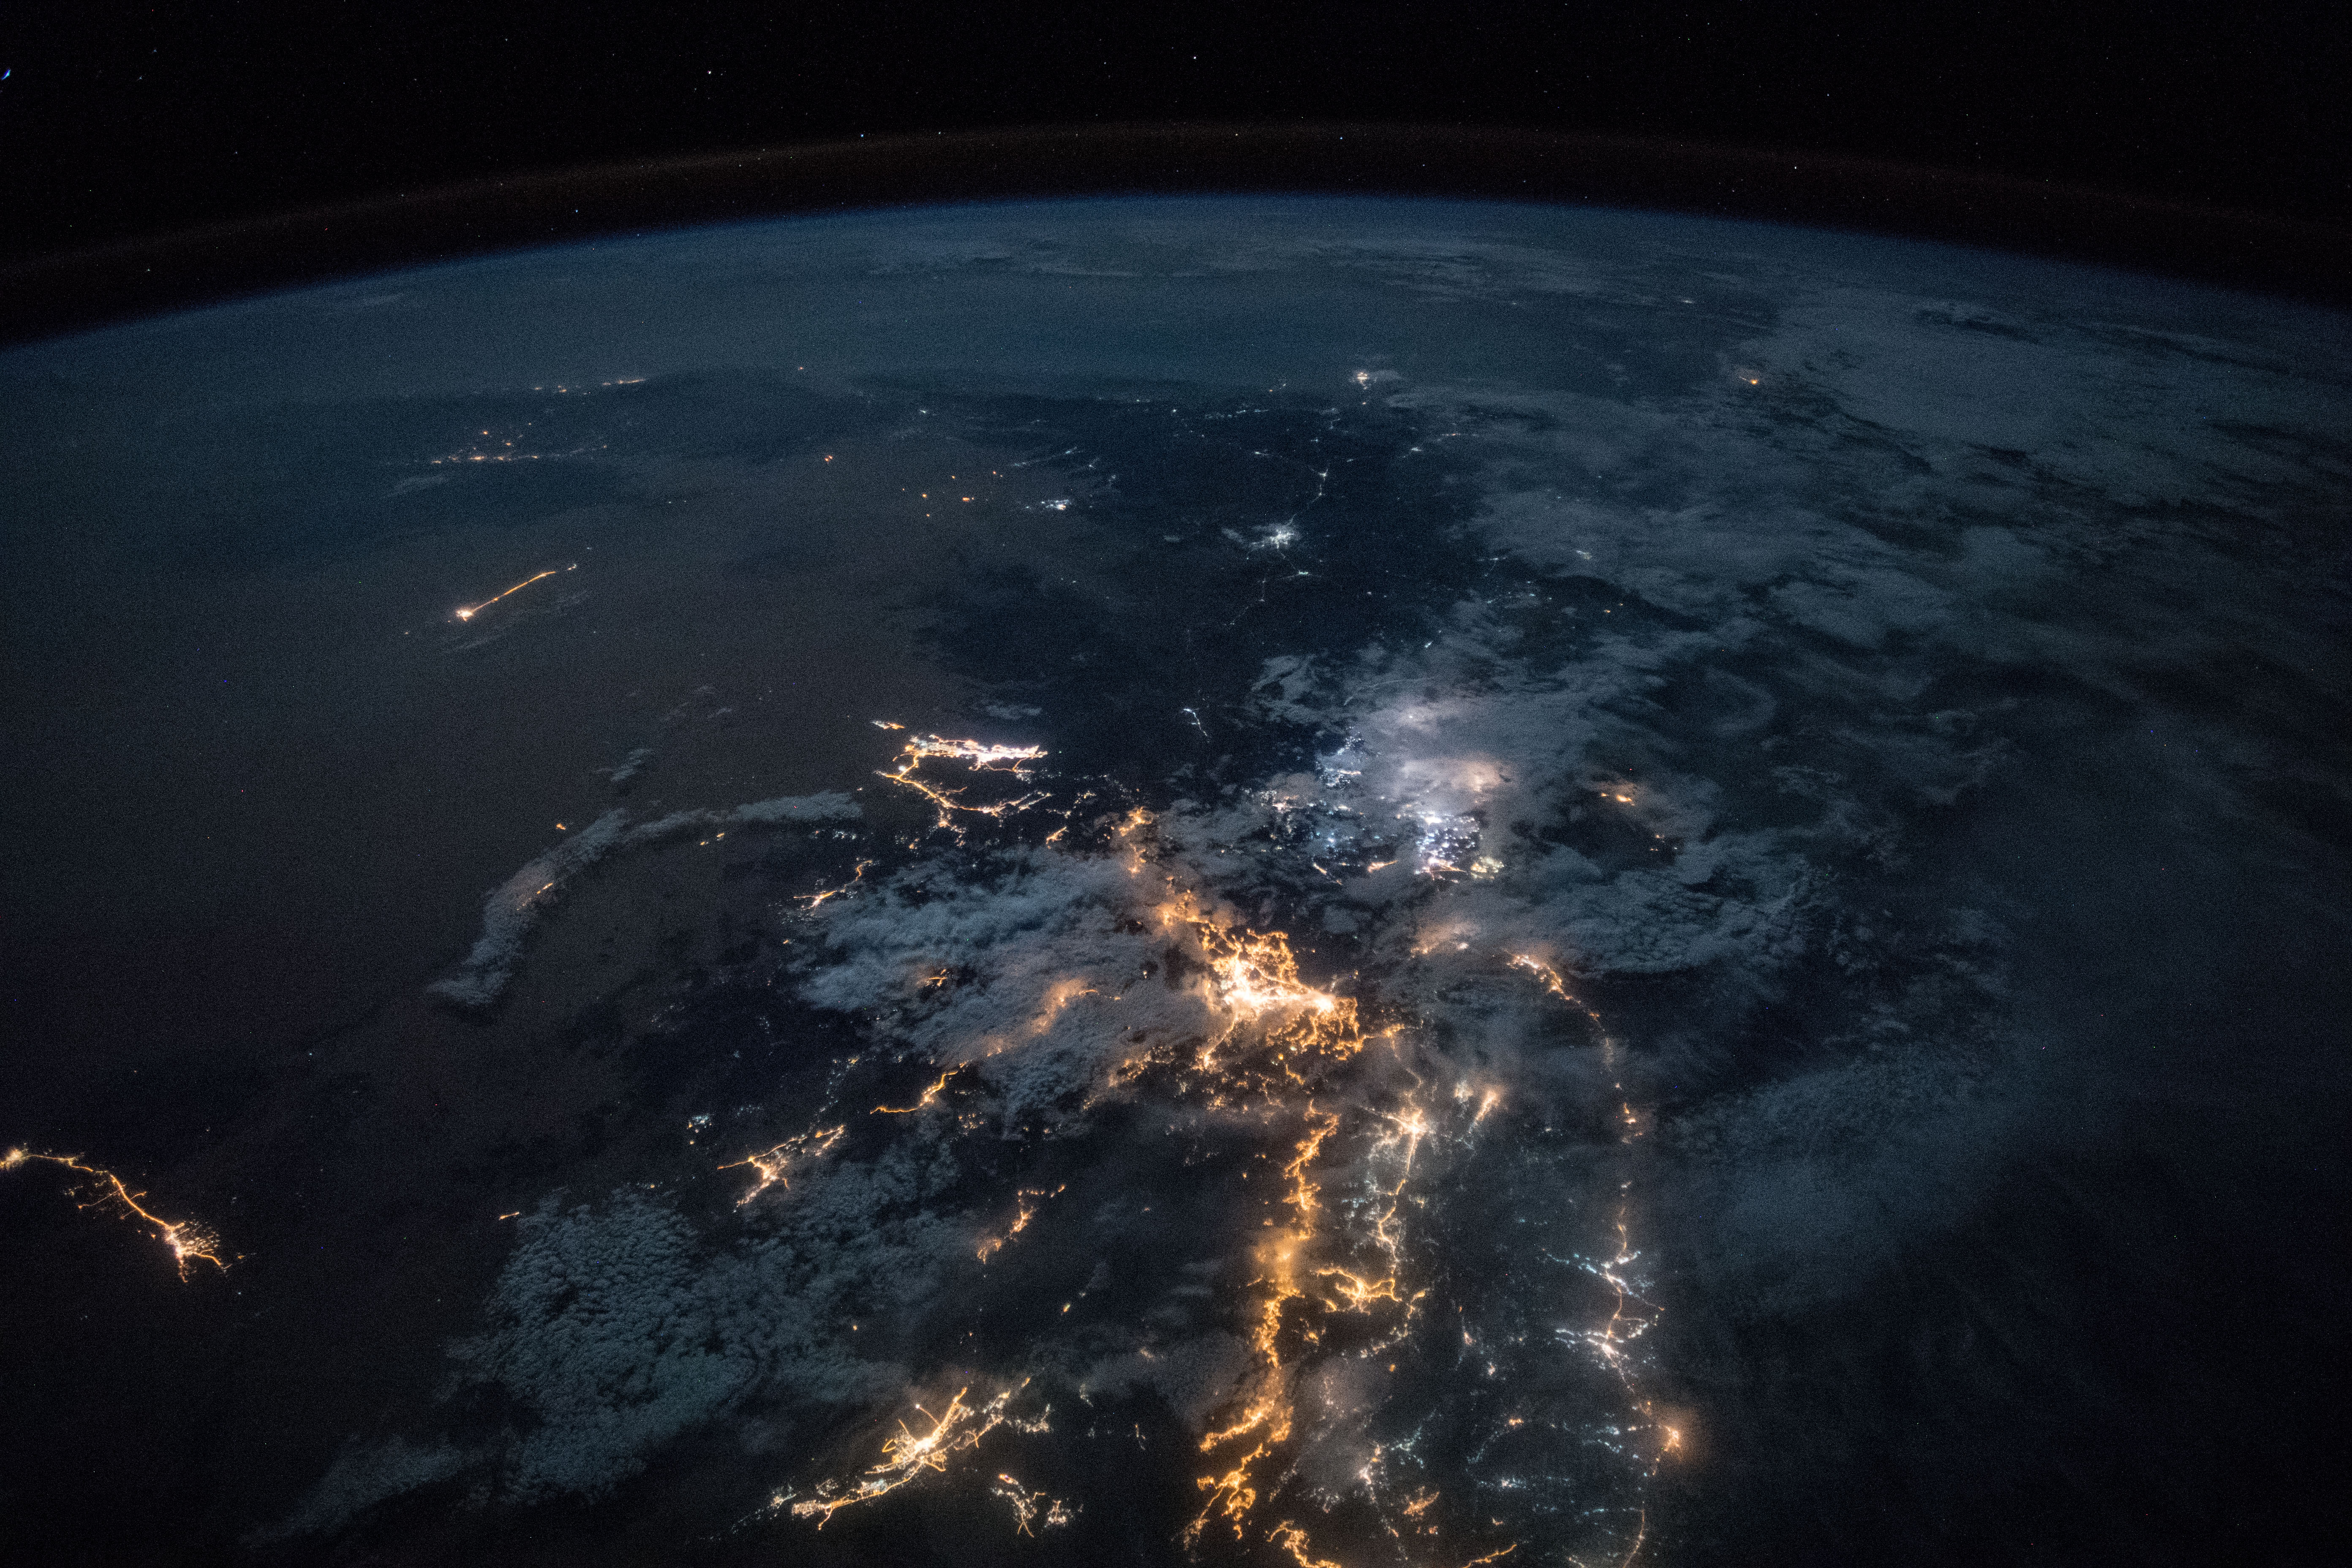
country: SAUDI ARABIA
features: WADI ALAGEEG CITY, NAJRAN CITY, JAZAN CITY, FAYFA CITY, ABU ARISH CITY, SABYA CITY, ASIR MOUNTAINS, RED SEA, NIGHT, EARTH LIMB
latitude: 17.1
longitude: 44.2
